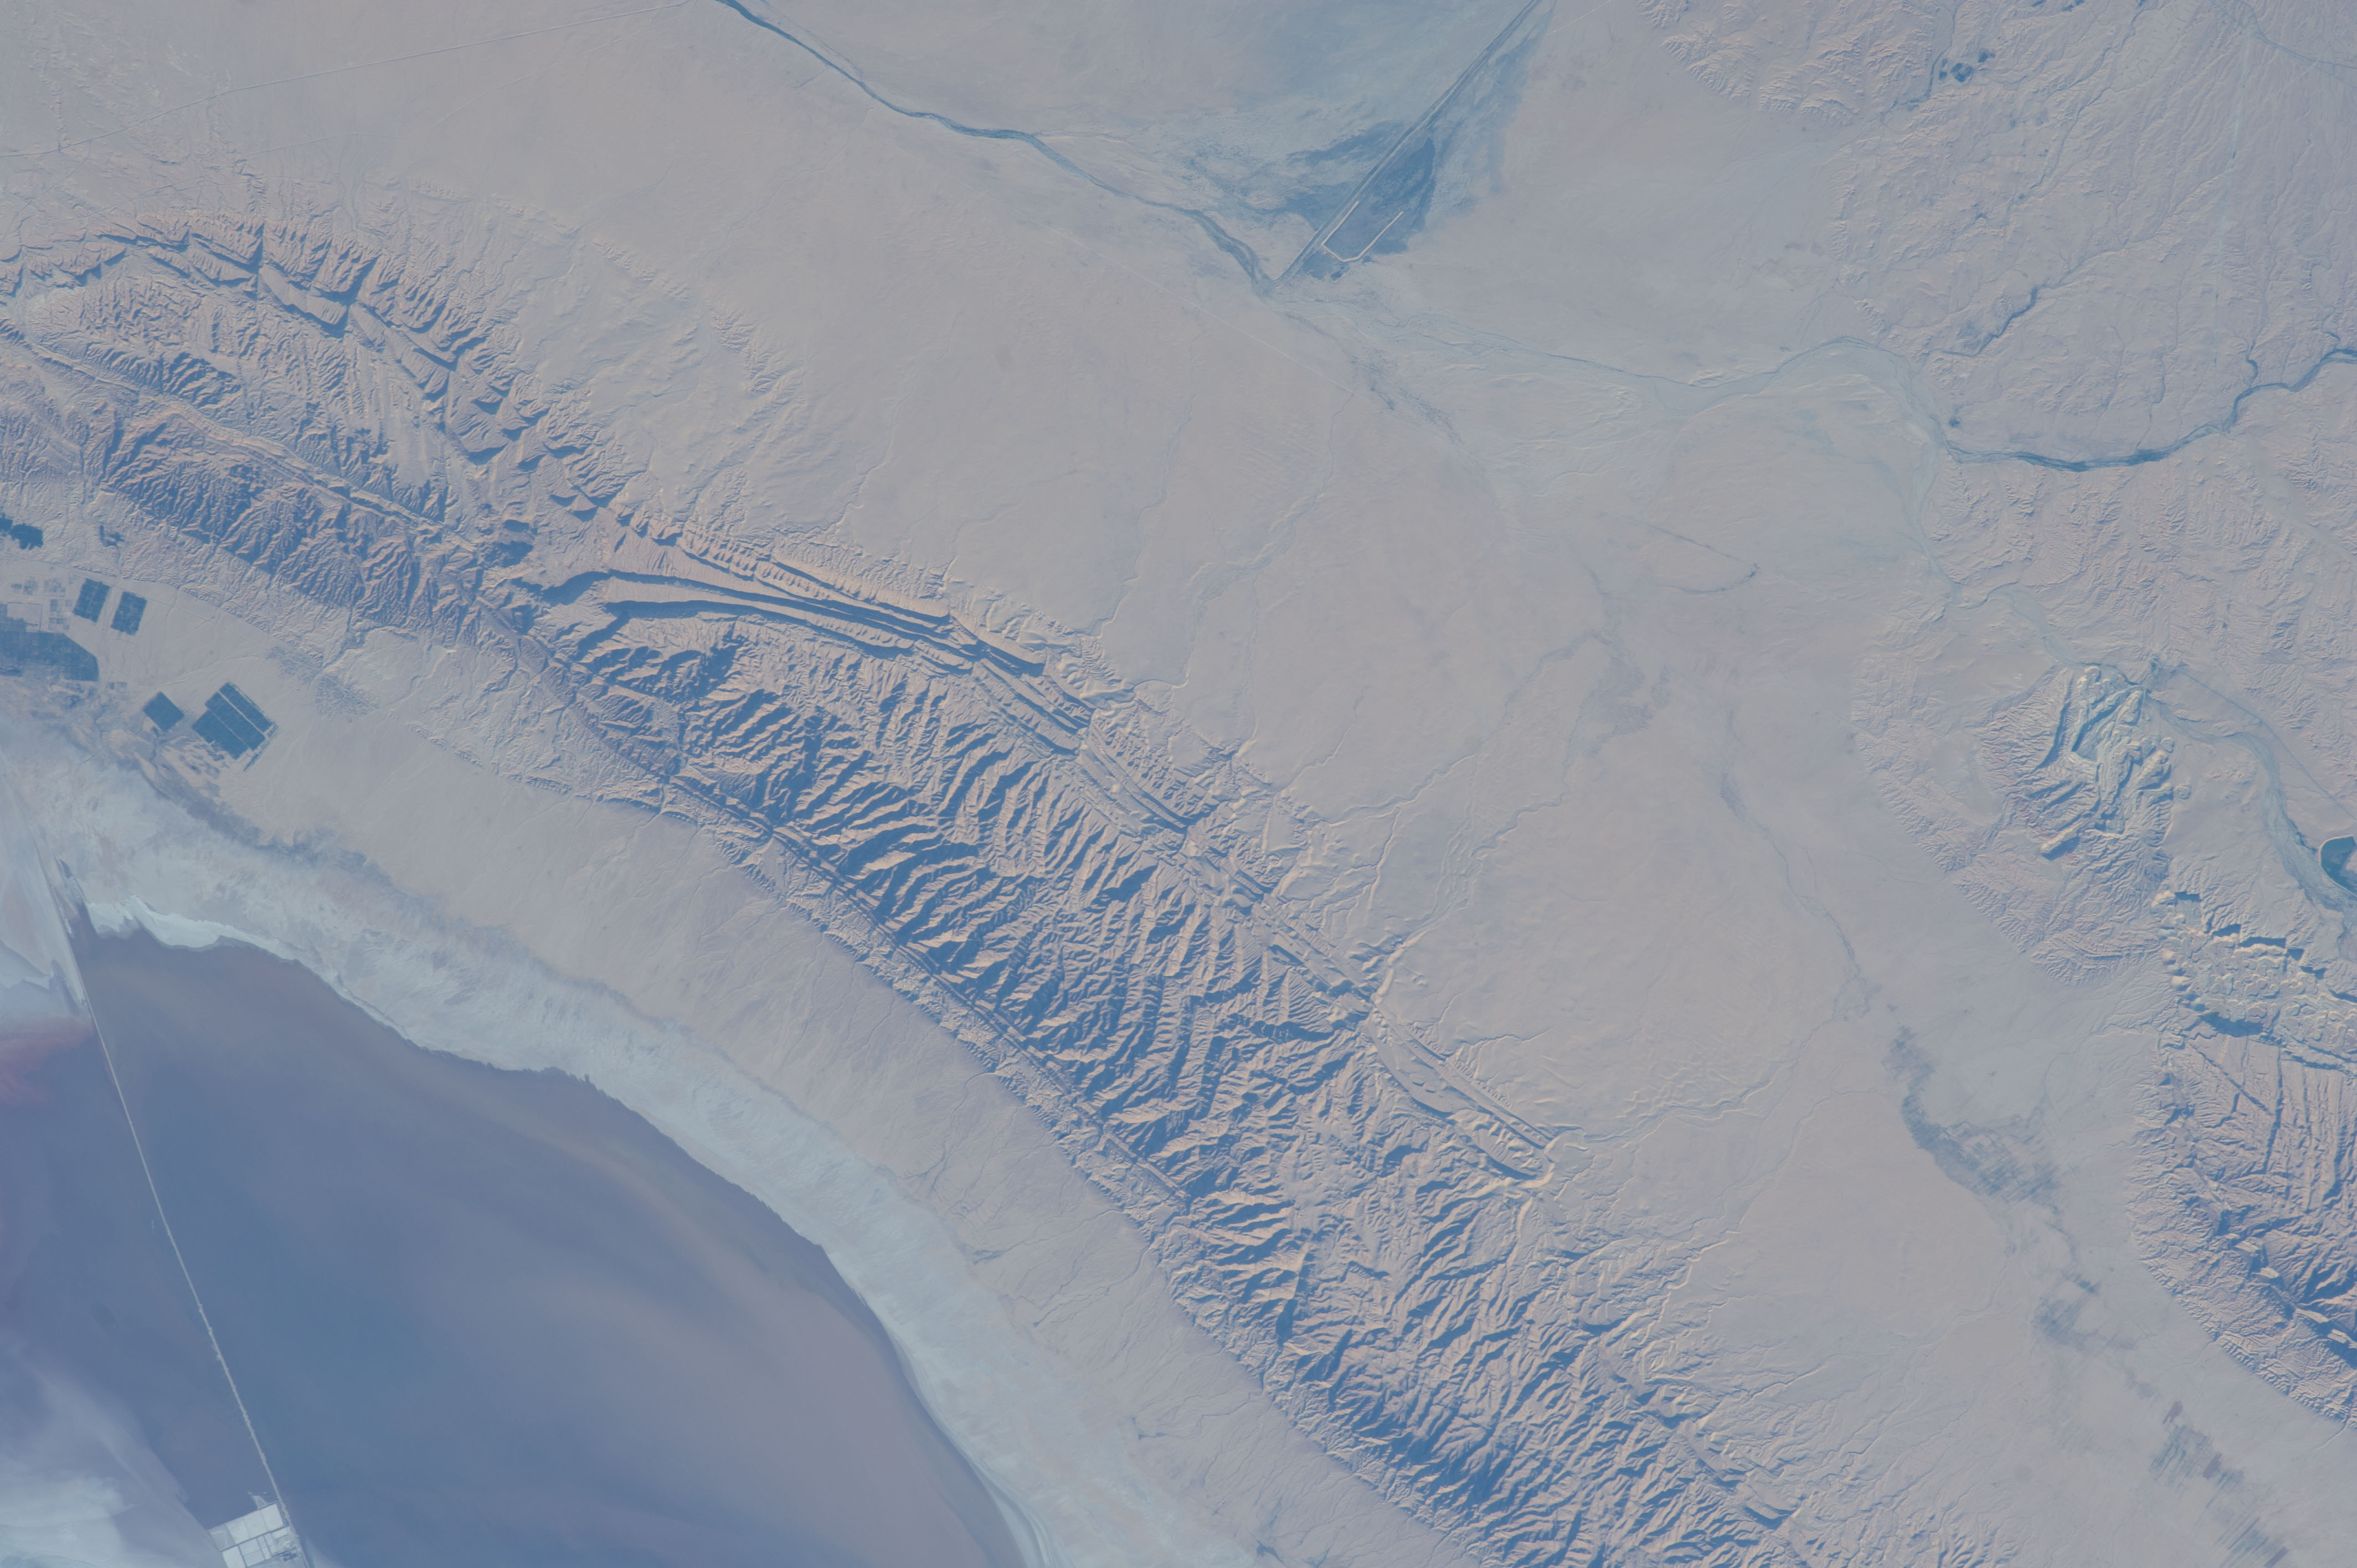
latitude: 34.1
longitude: 8.5
